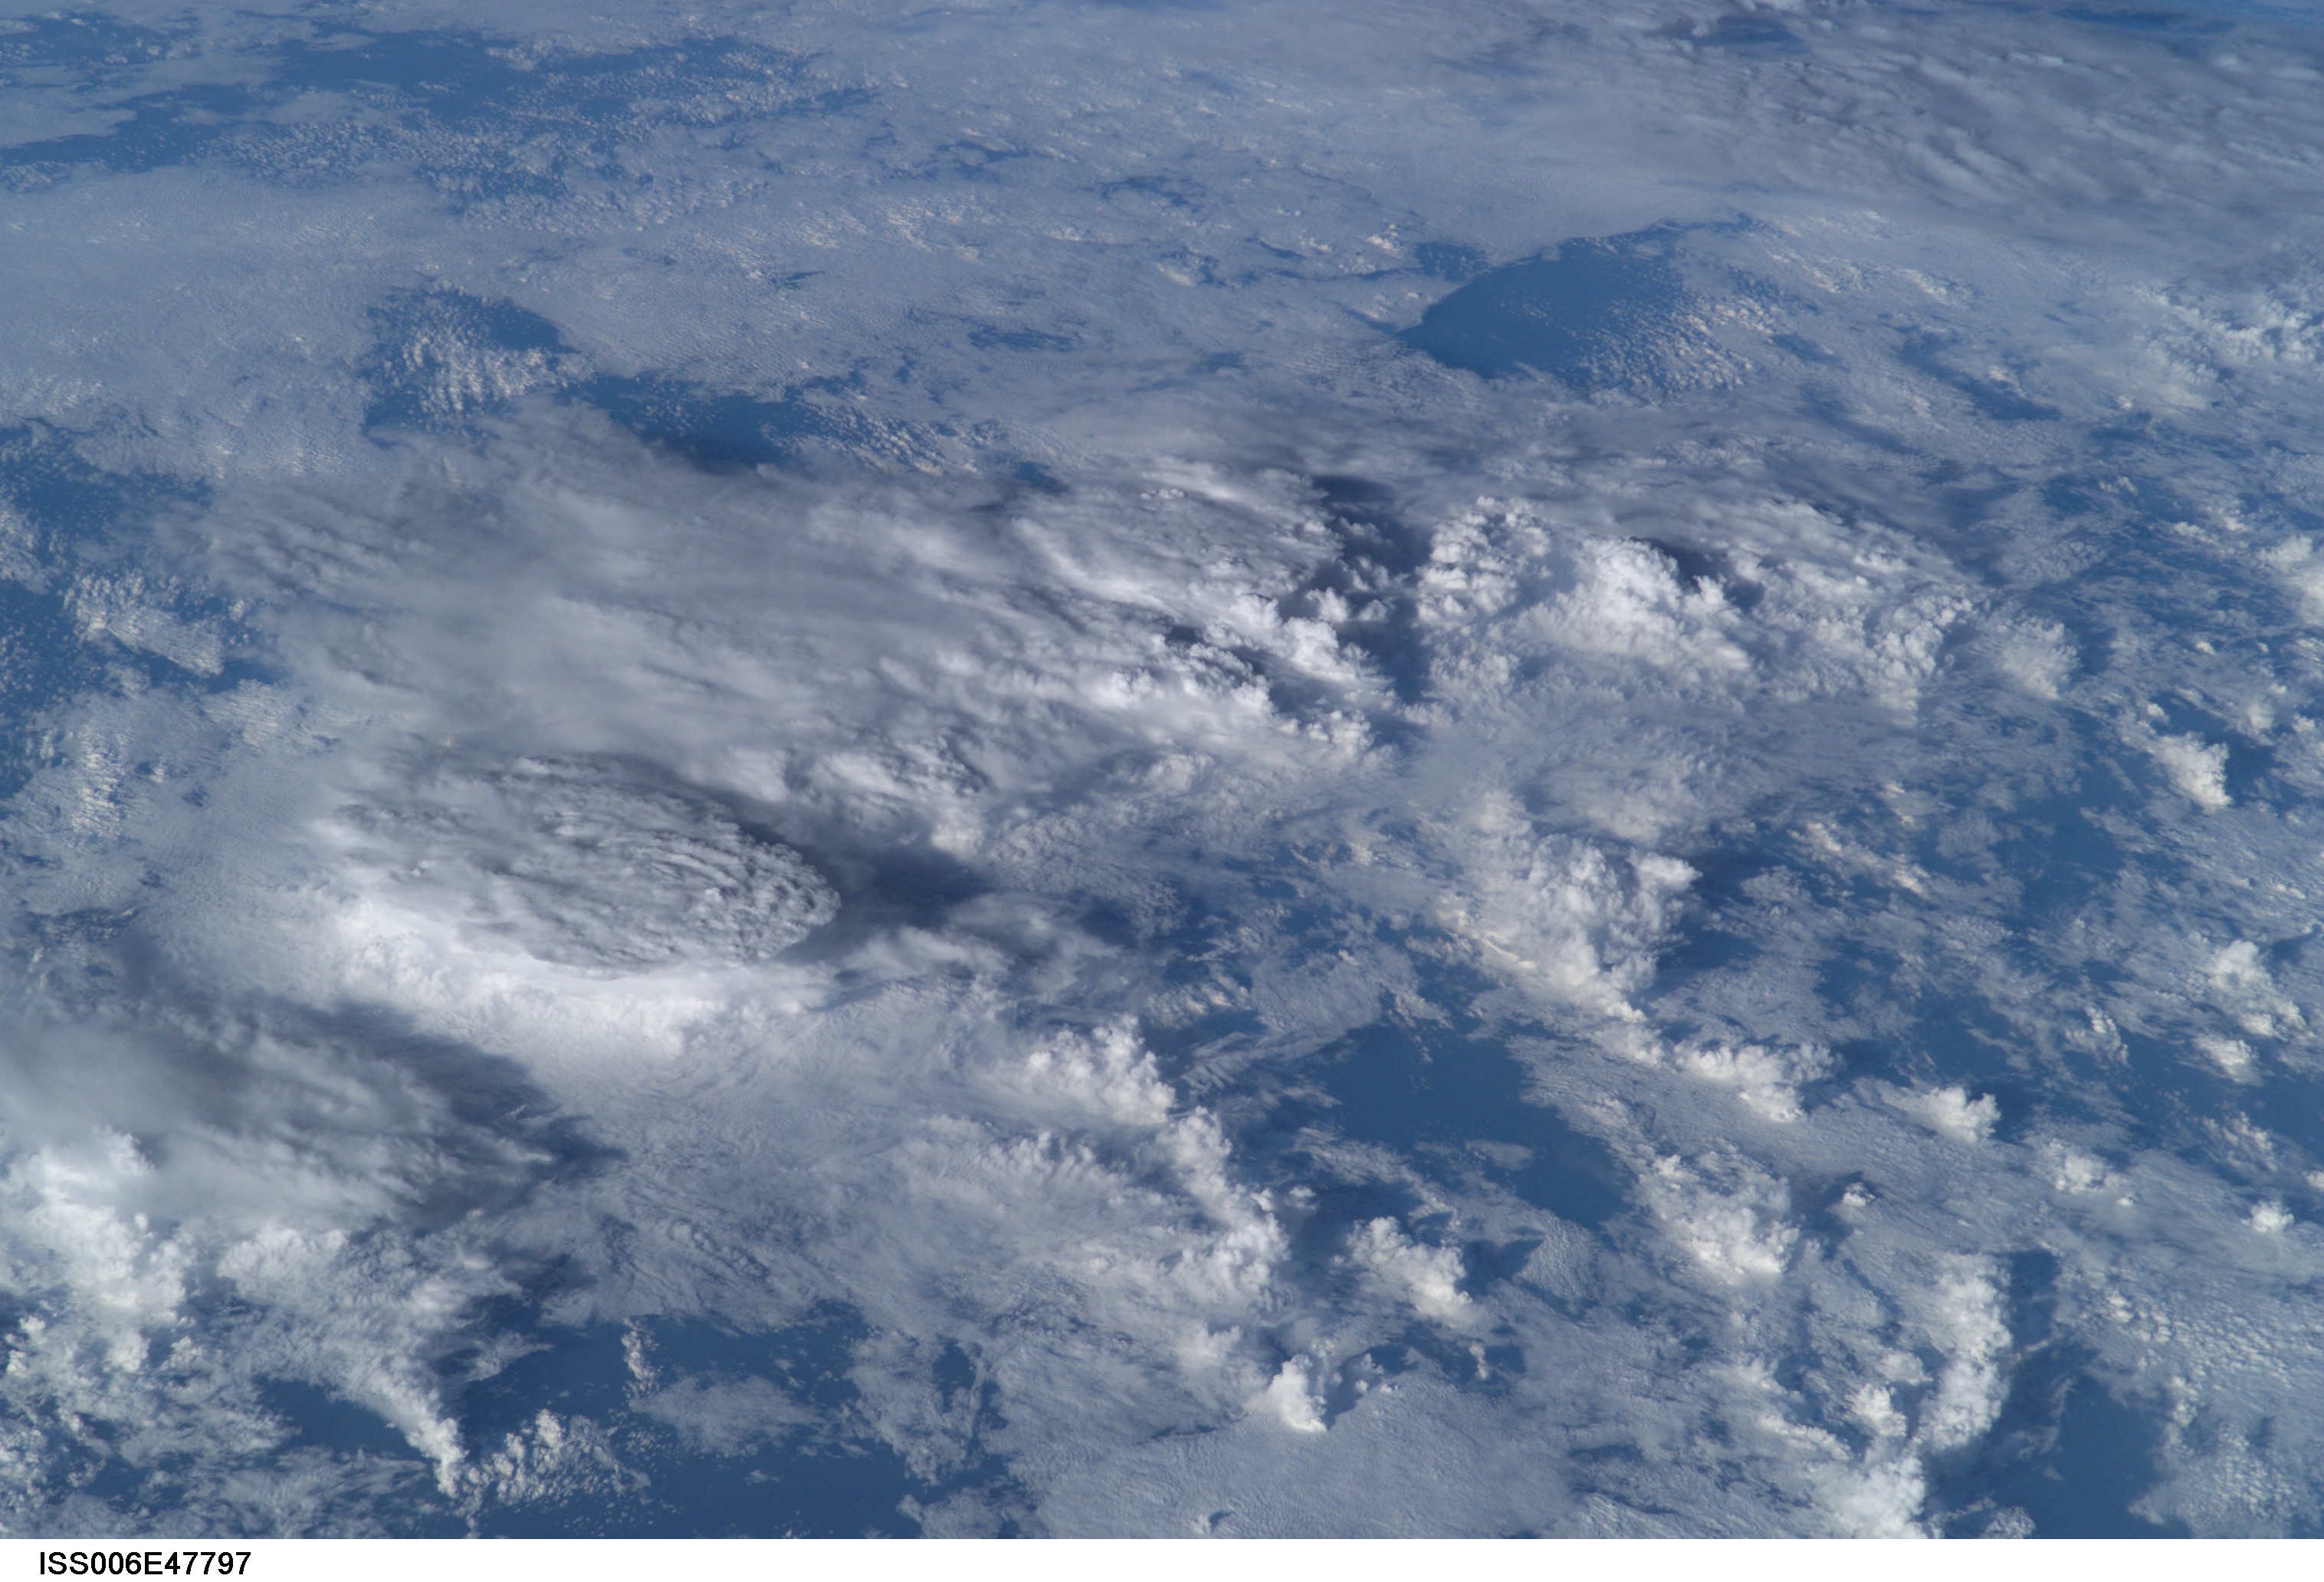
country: PACIFIC OCEAN
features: THUNDERSTORMS
